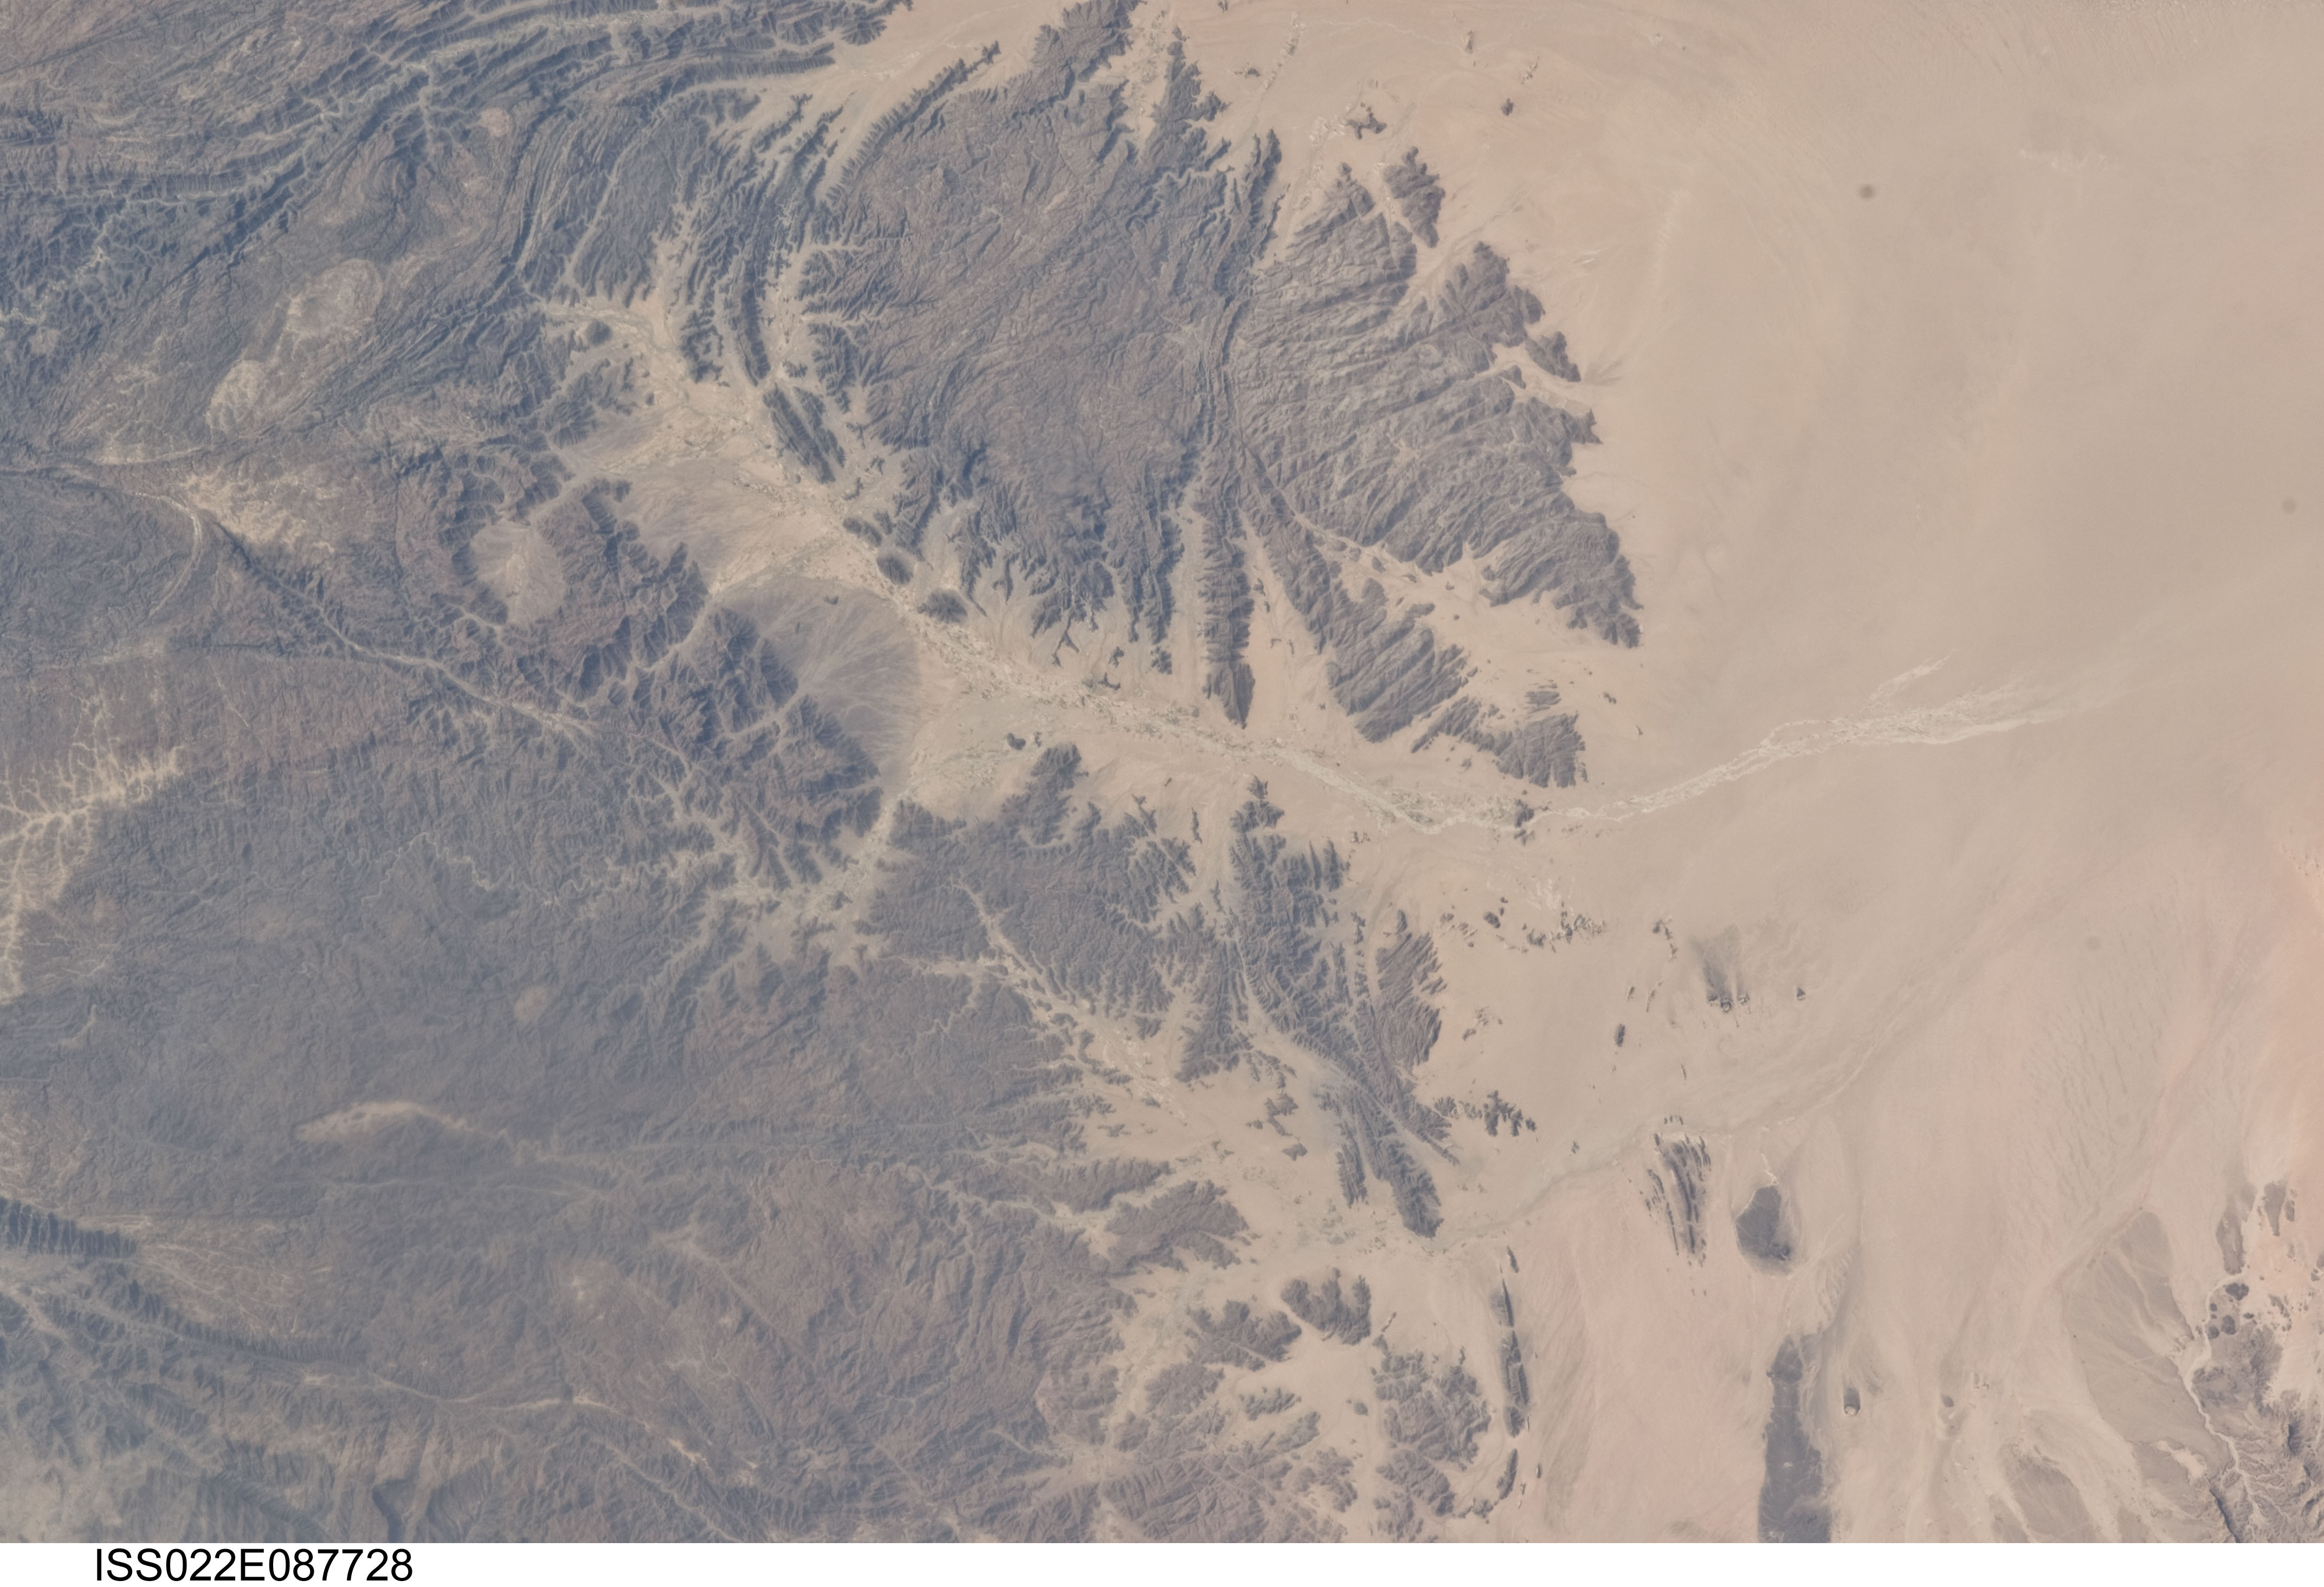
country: YEMEN
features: MTS., RAVINES, DESERT, WADI MARKHAN, NISAB AREA
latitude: 14.5
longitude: 46.0
